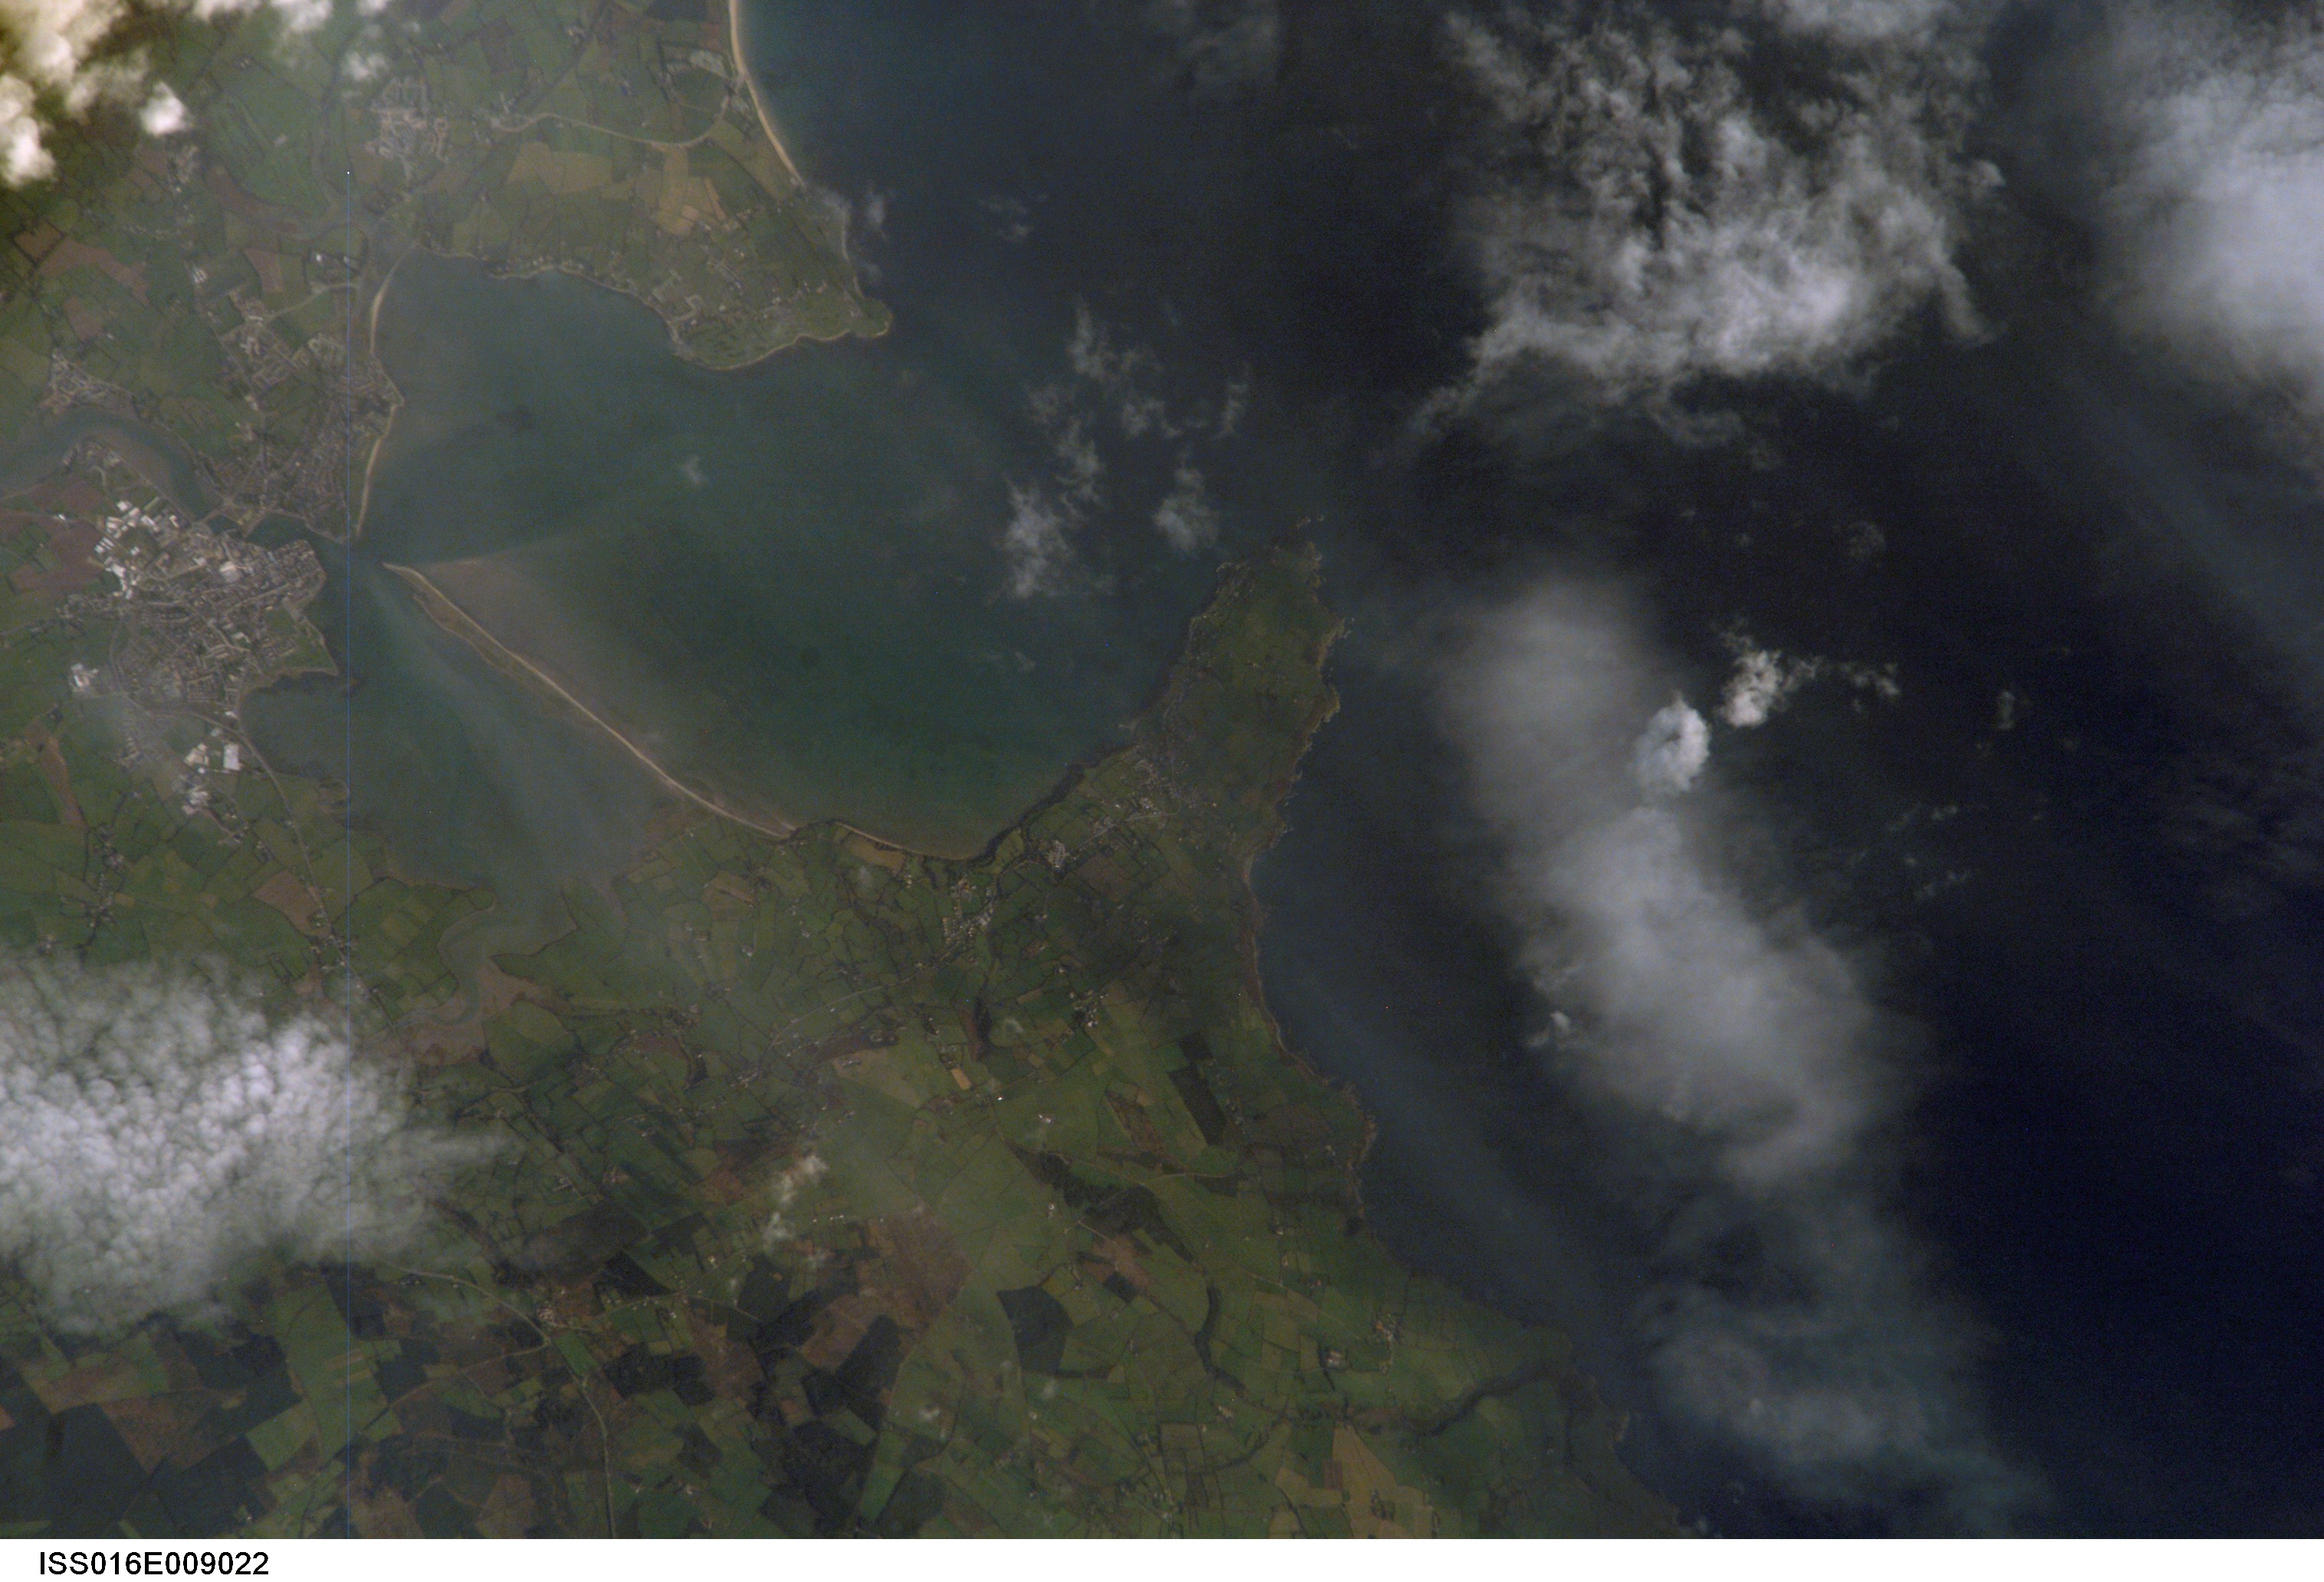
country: IRELAND
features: KNOCKADOON HEAD, YOUGHAL B.
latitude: 52.0
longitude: -7.6
